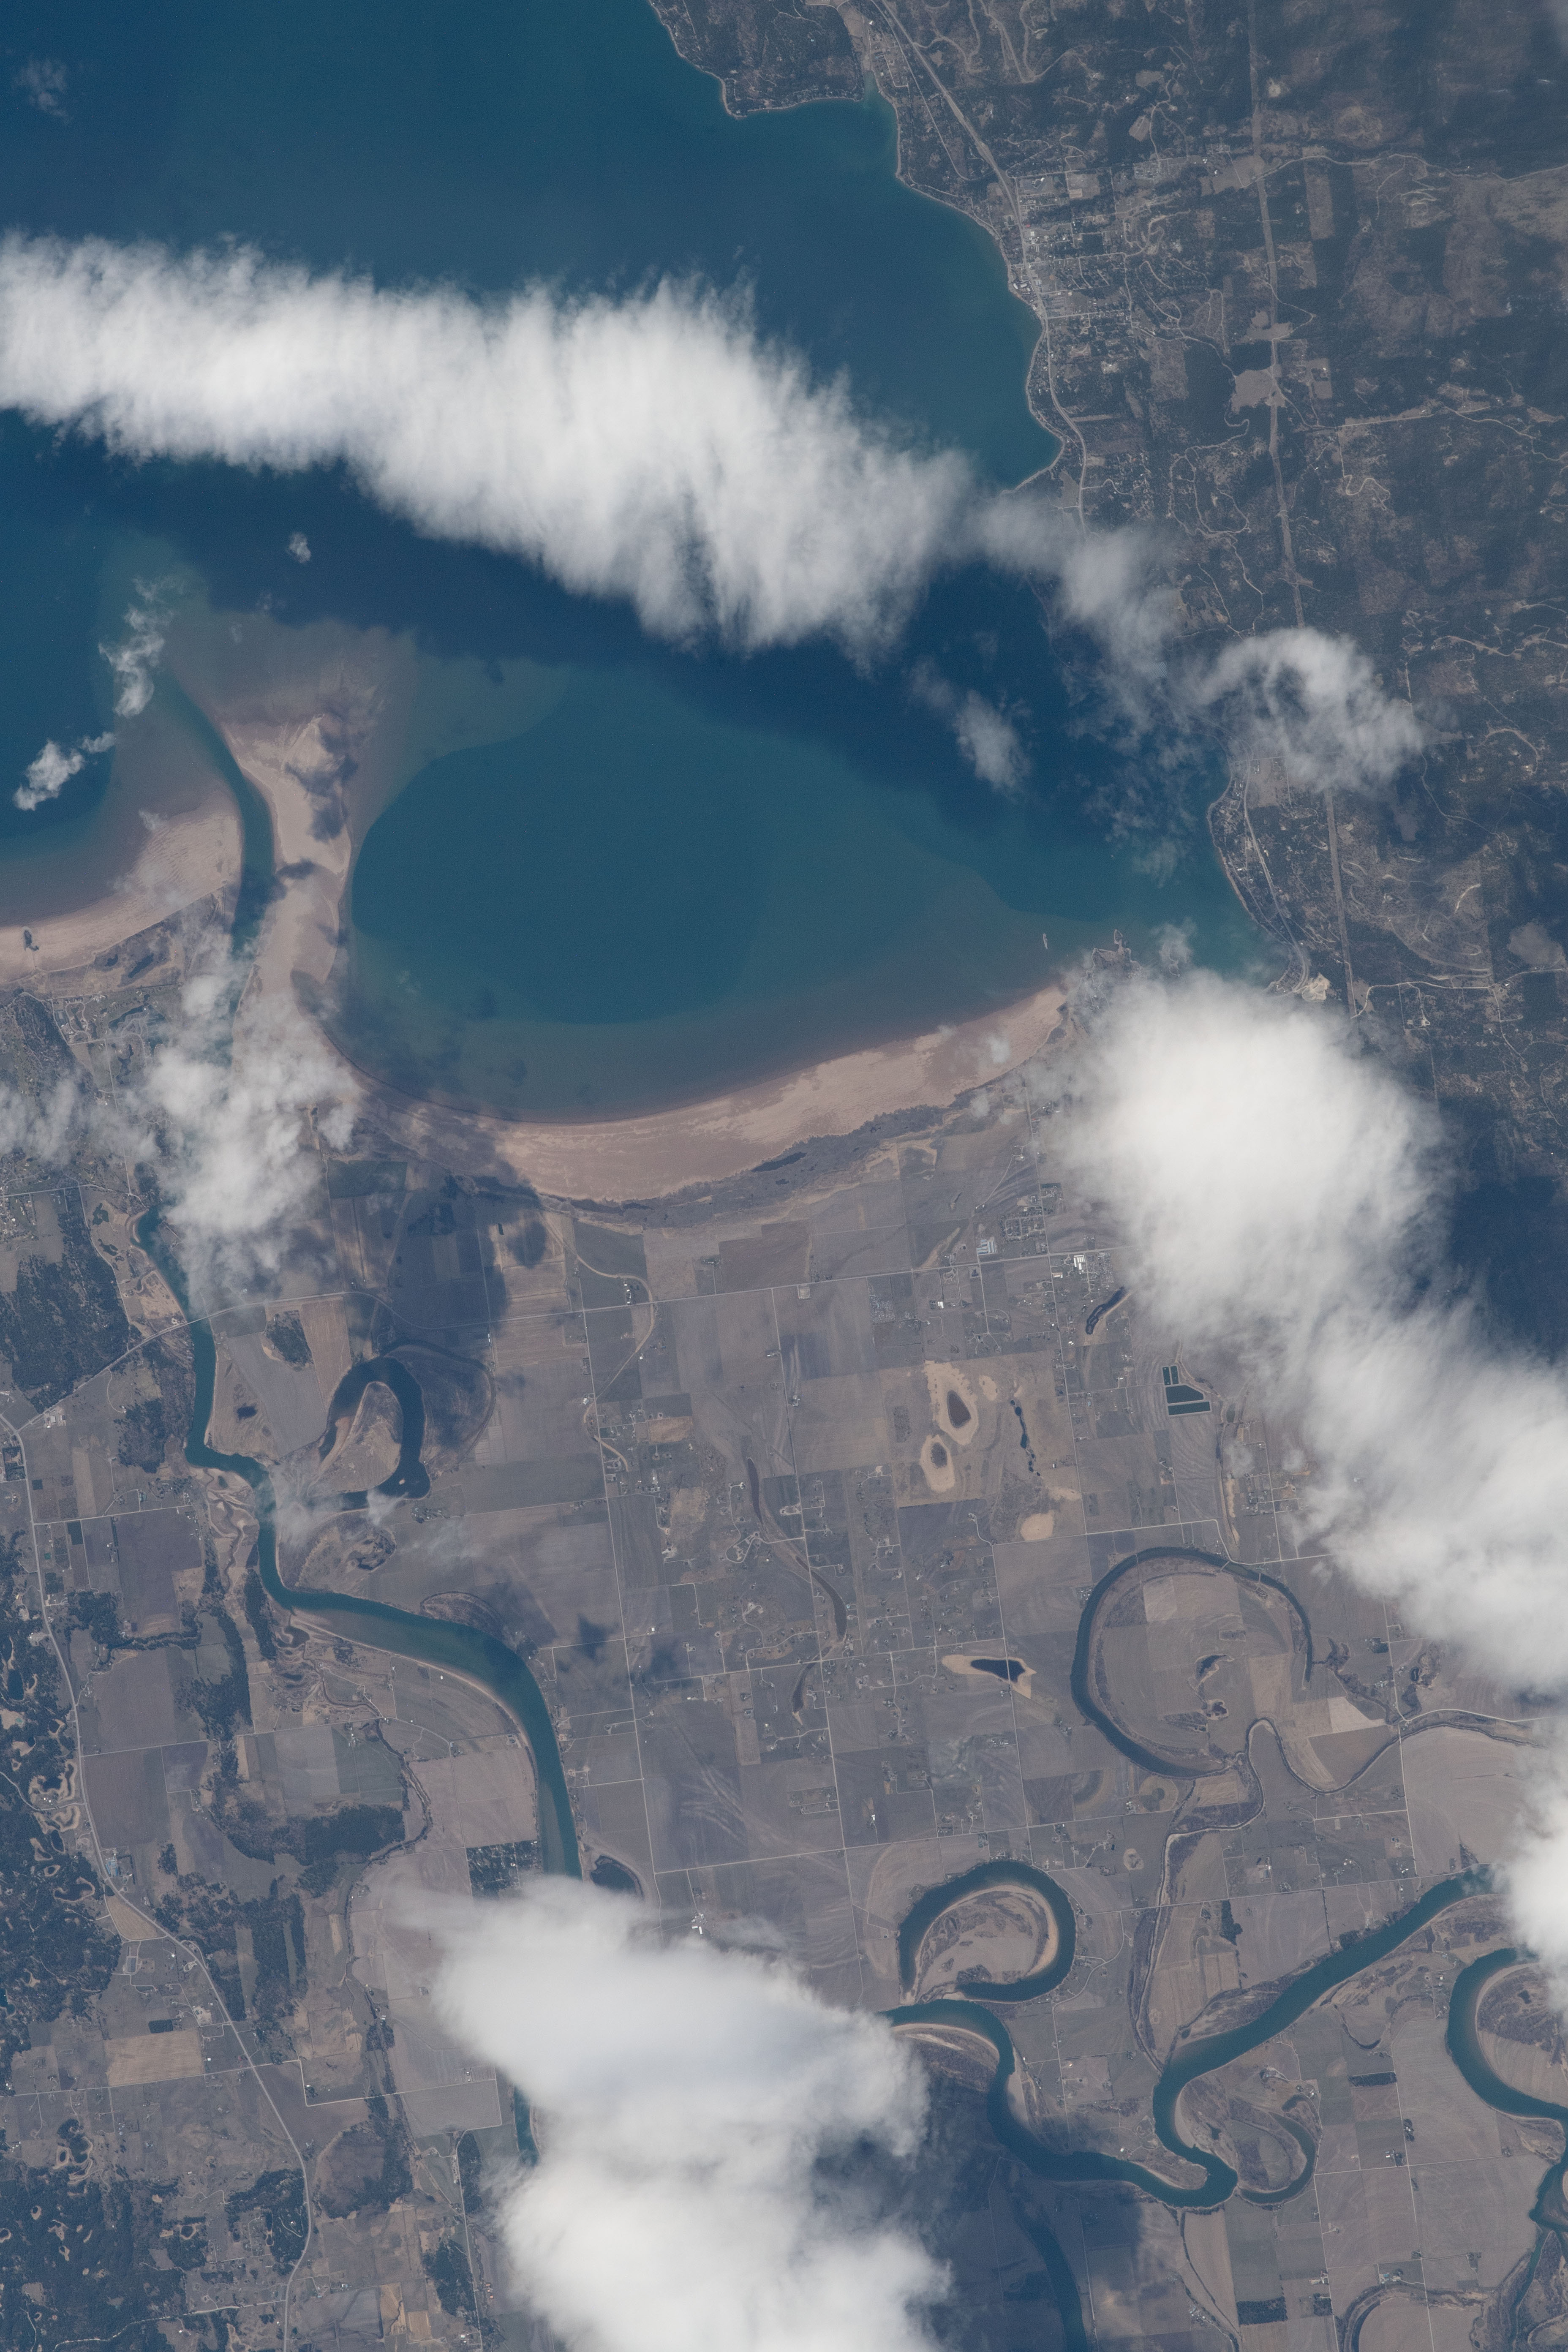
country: USA-MONTANA
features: FLATHEAD LAKE, KALISPELL BAY, FLATHEAD RIVER
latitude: 48.1
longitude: -114.2
